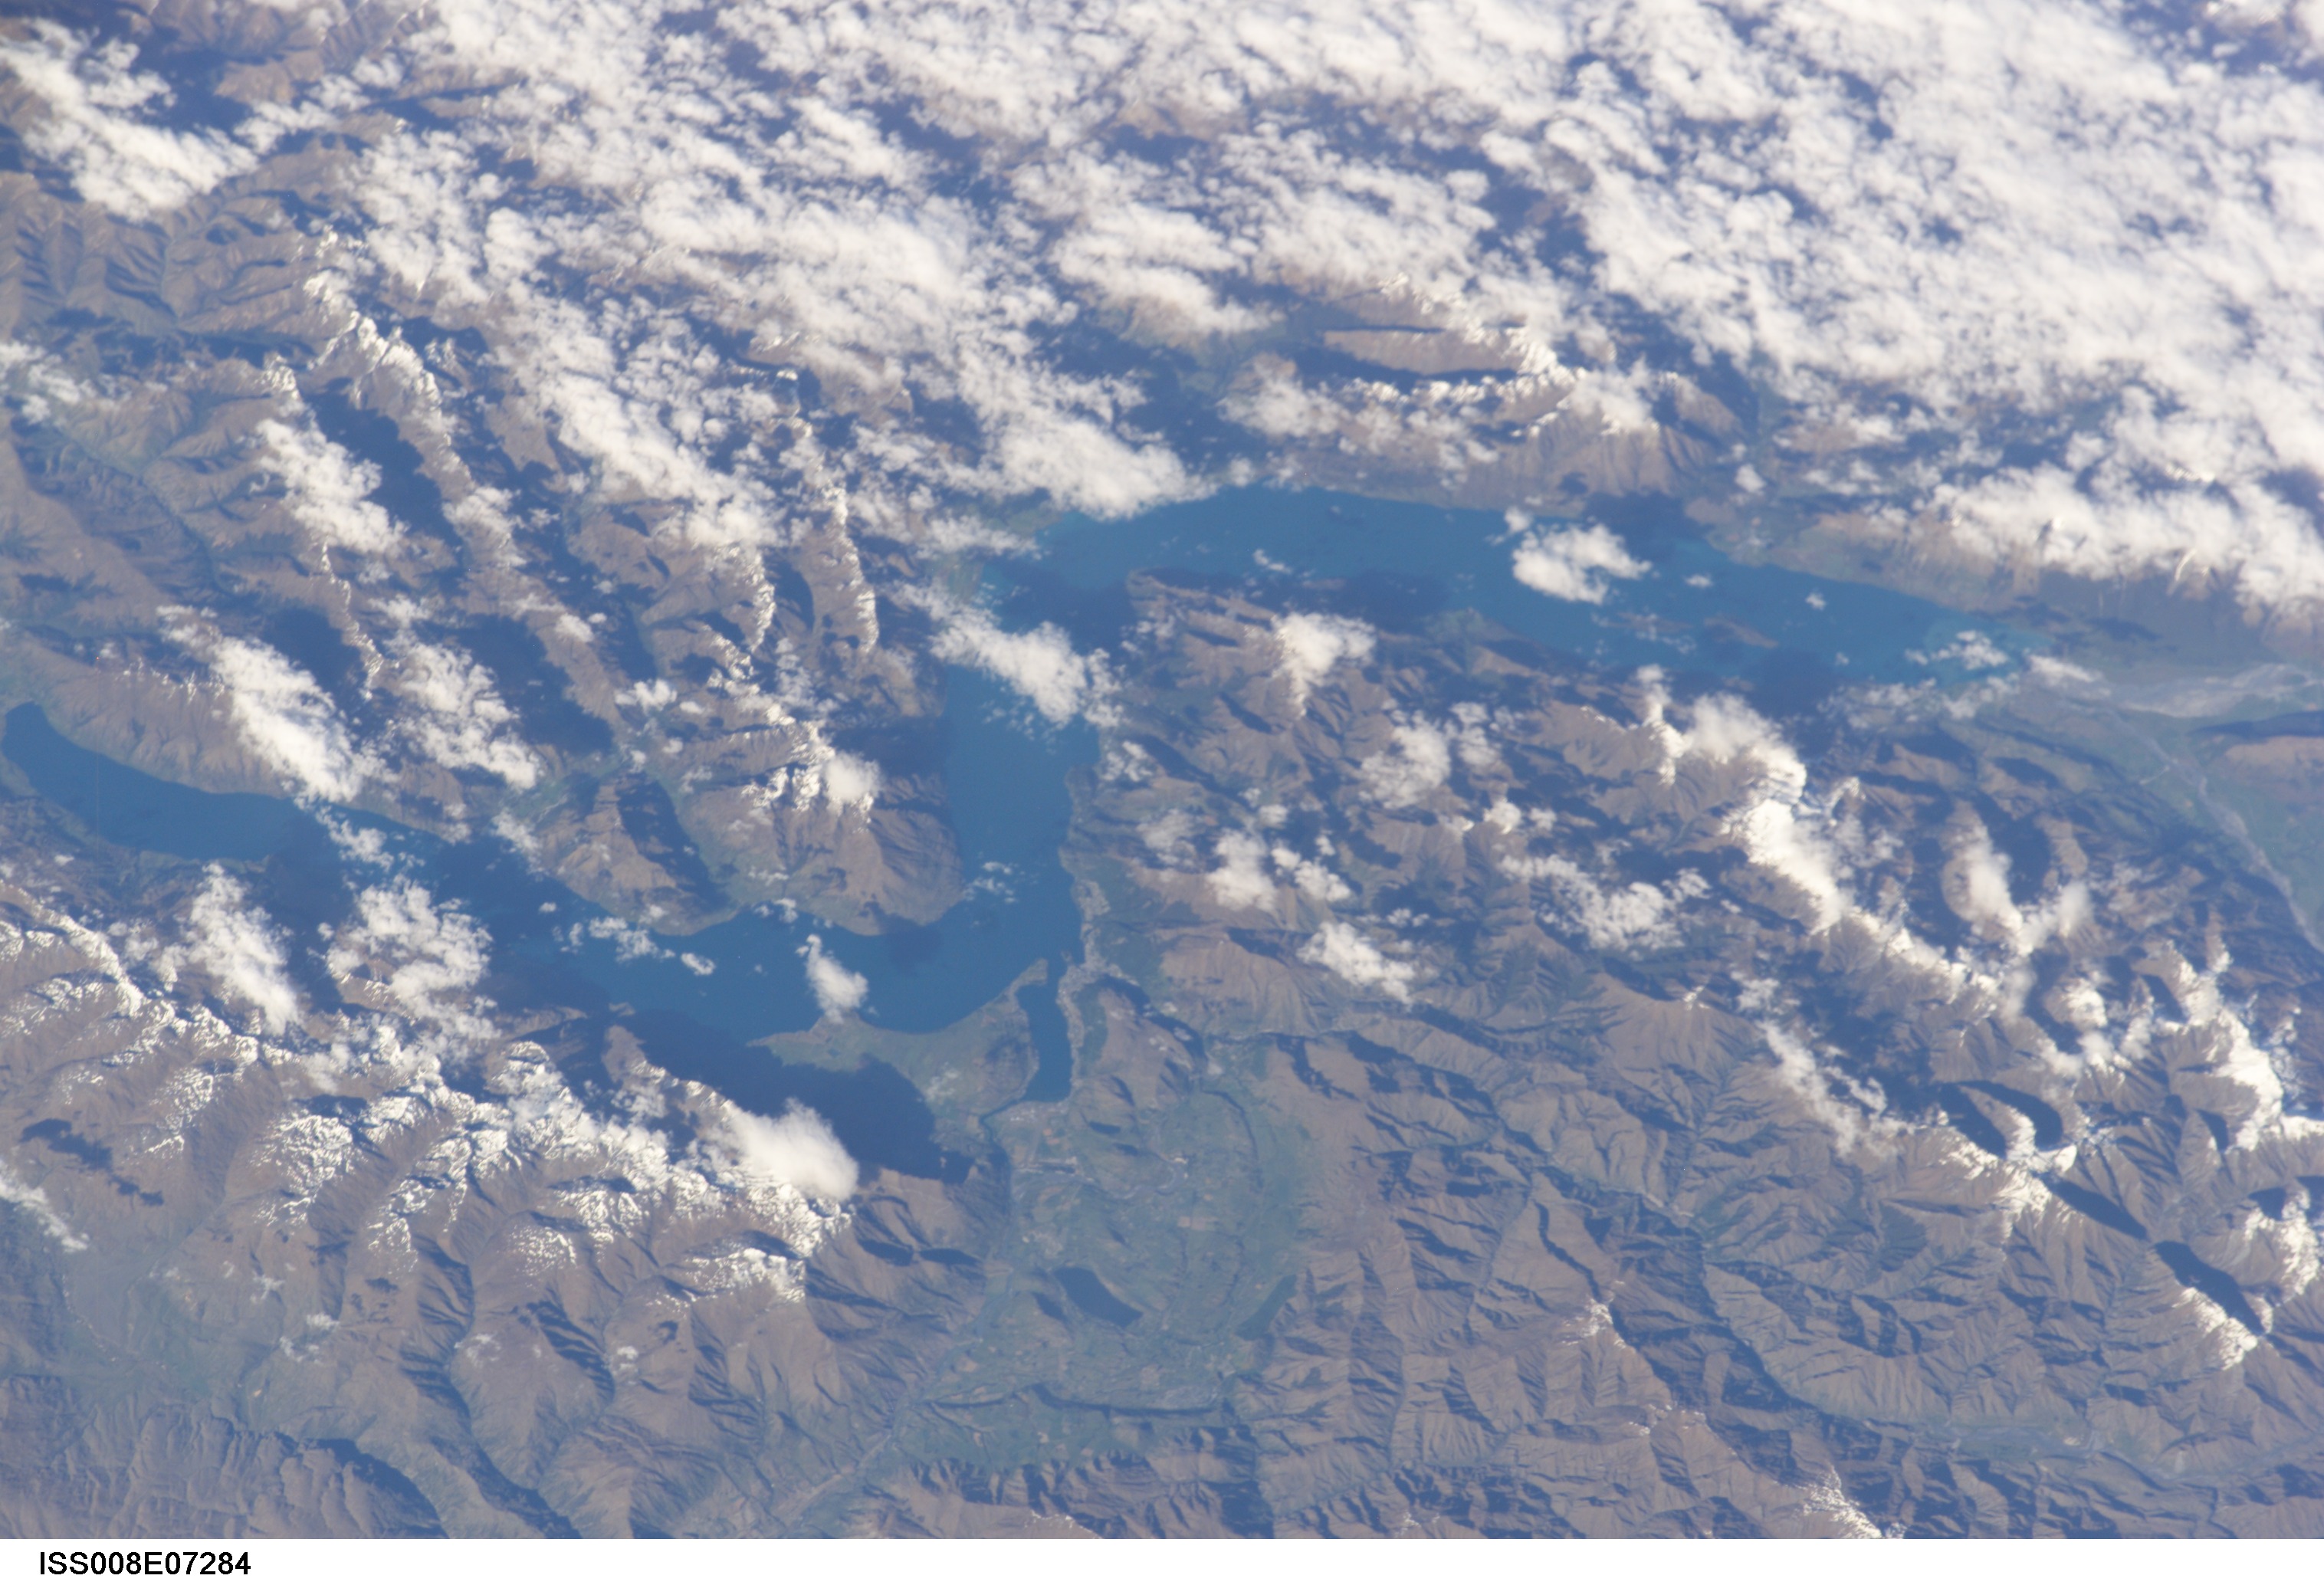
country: NEW ZEALAND-SI
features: LAKE WAKATIPU
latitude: -45.0
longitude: 168.5
